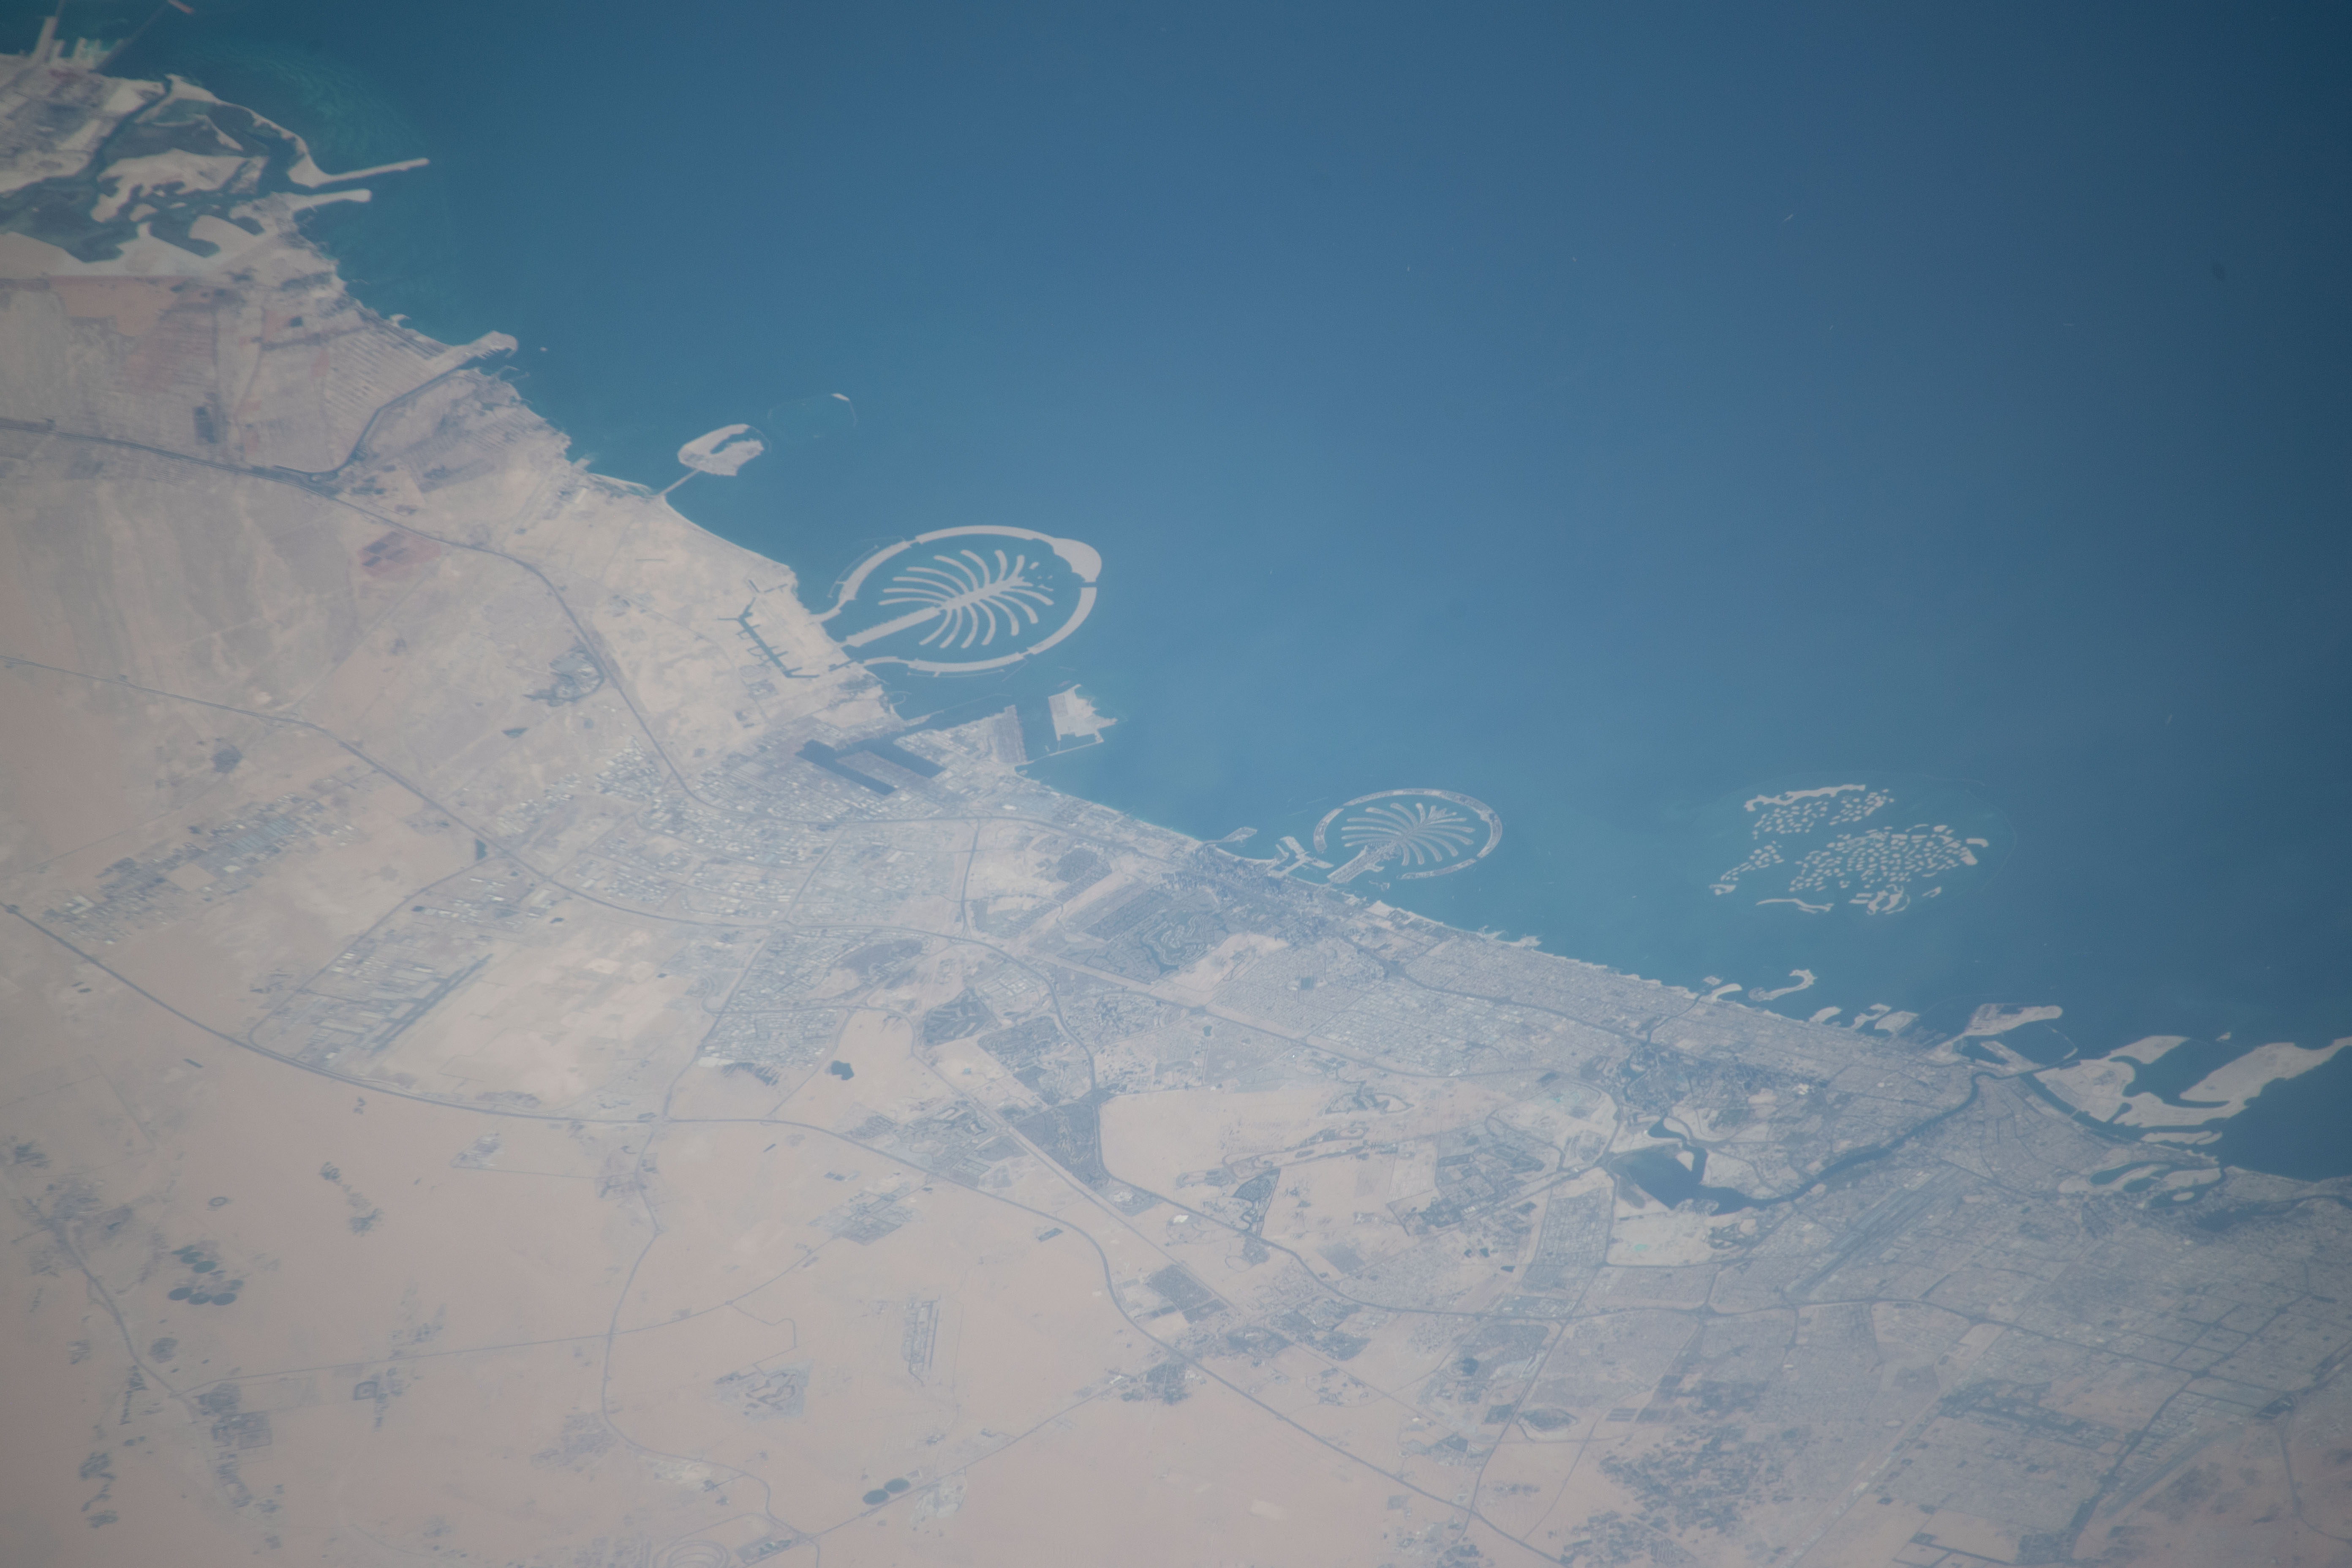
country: UNITED ARAB EMIRATES
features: ABU DHABI, THE PALM JABEL ALI, THE PALM JUMEIRAH, THE WORLD ISLANDS
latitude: 25.1
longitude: 55.1
